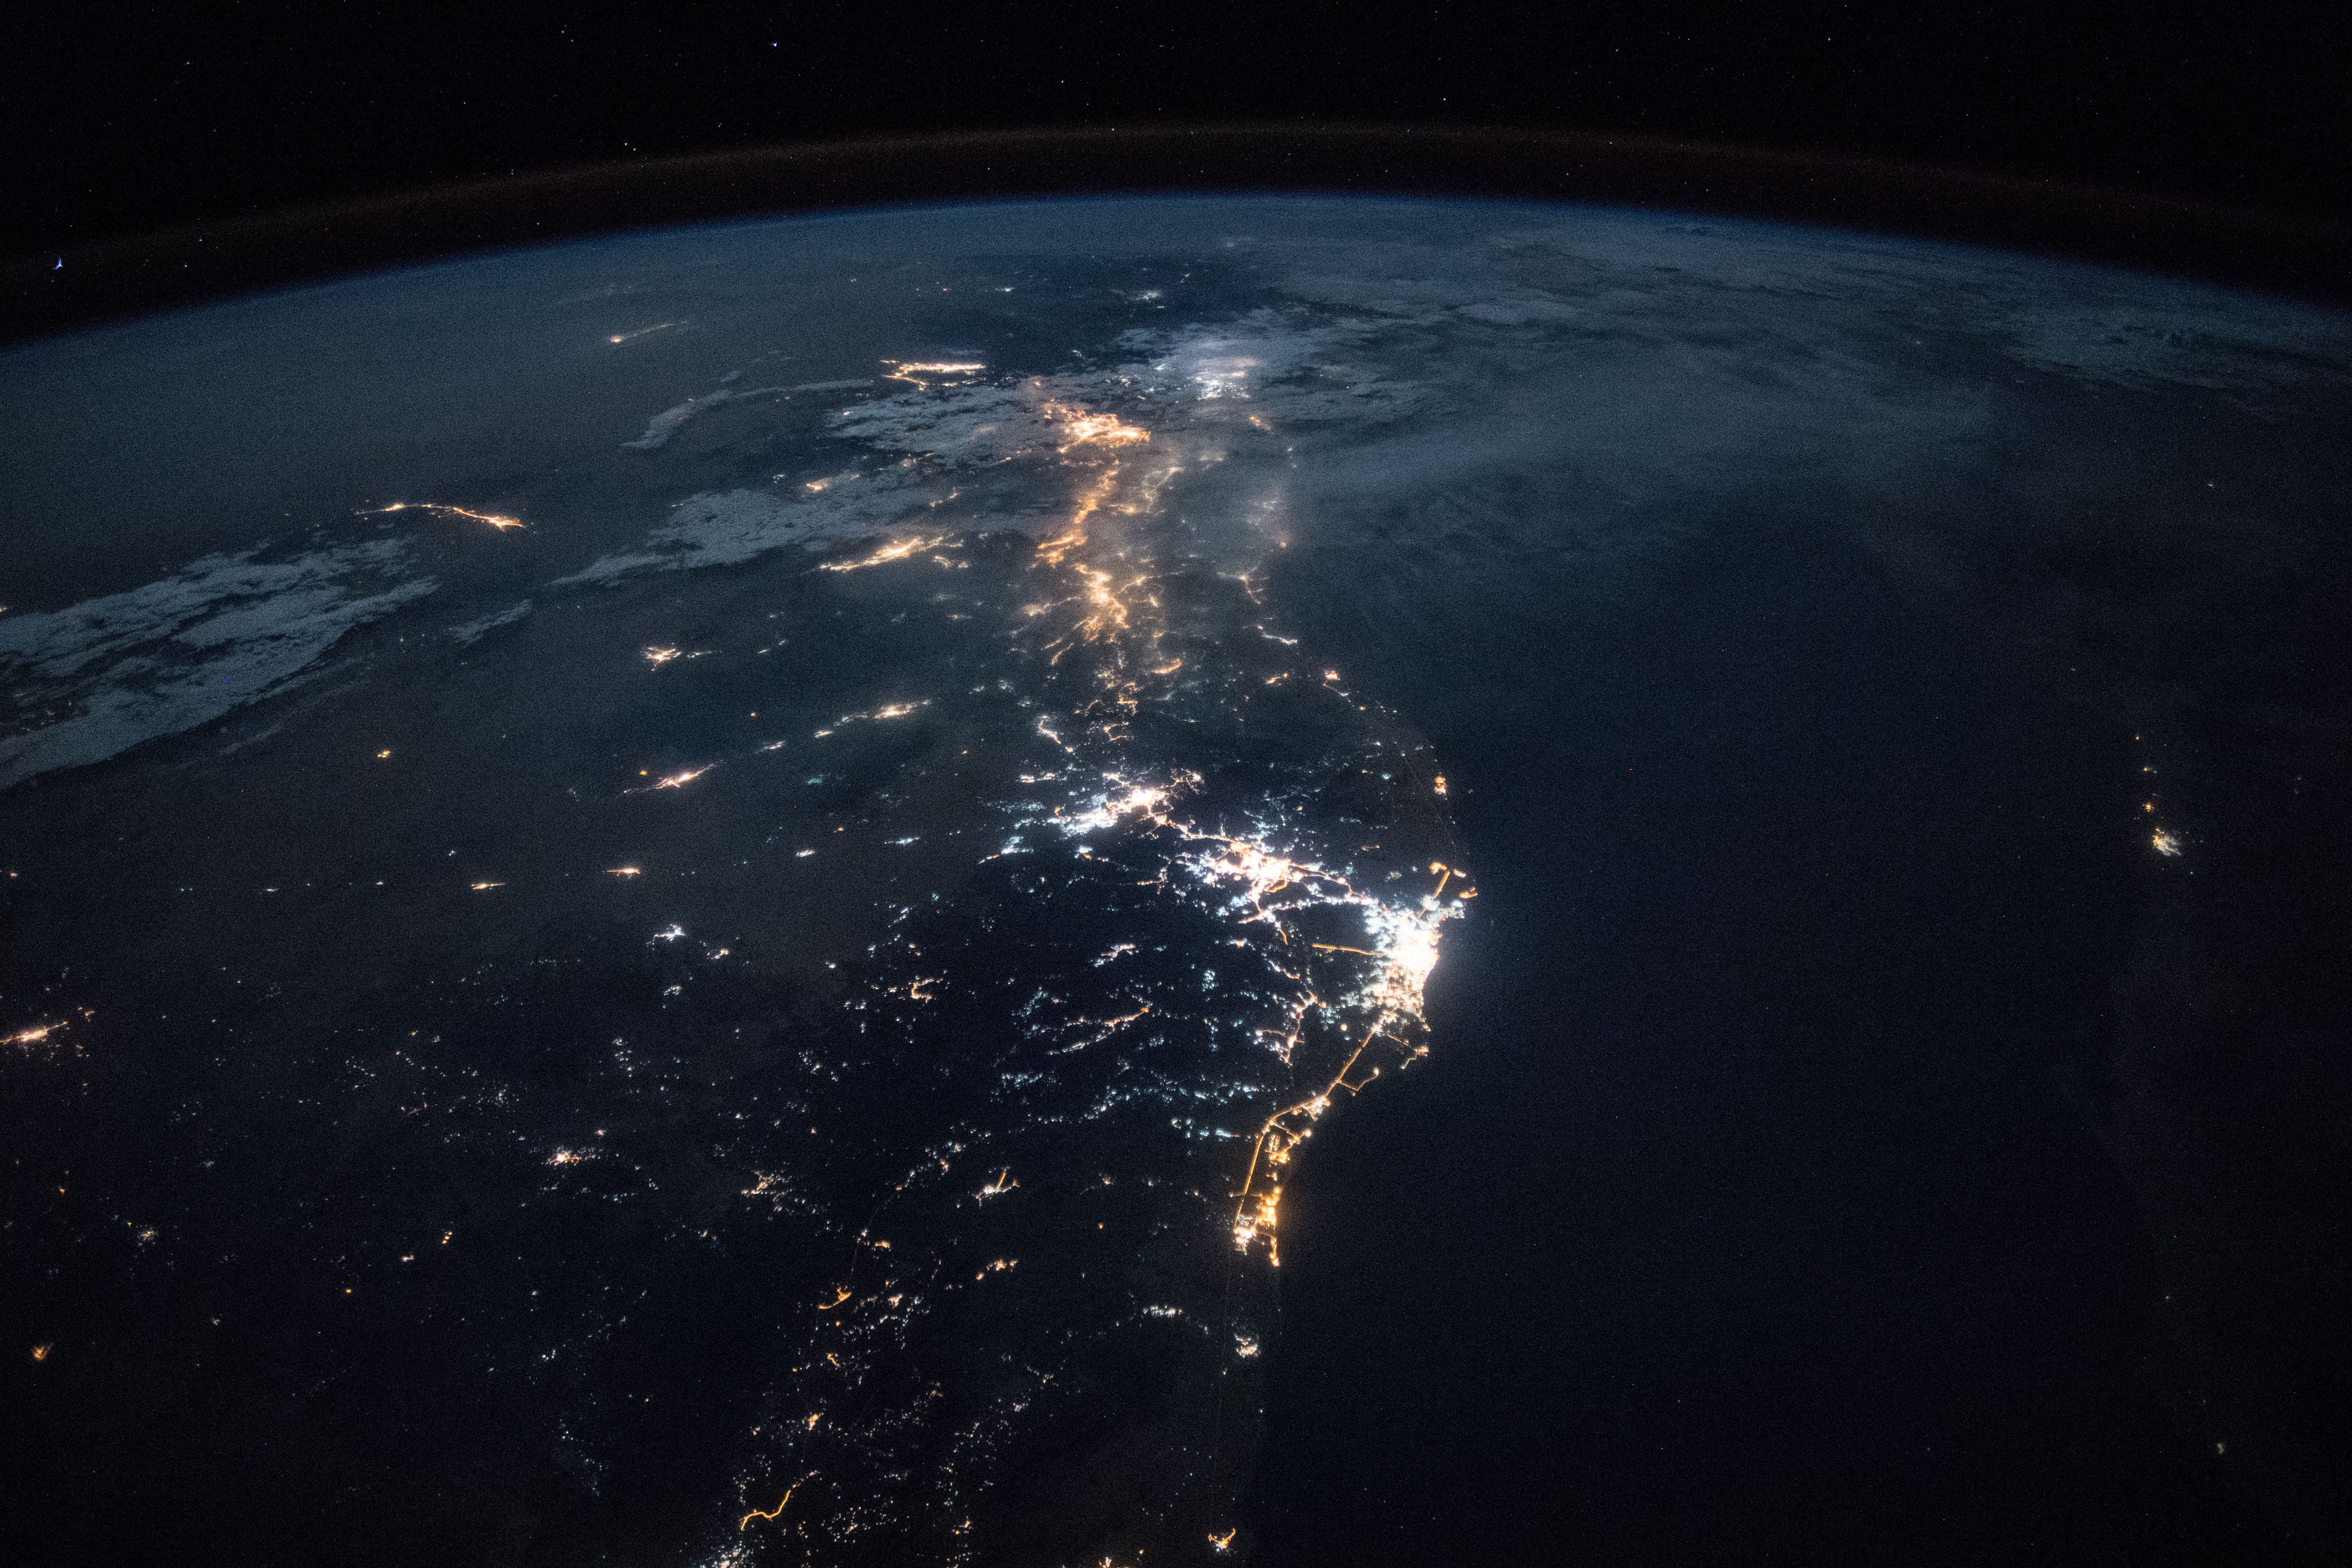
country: SAUDI ARABIA
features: SIGNAL HILL, PORT SUDAN, YANBU CITY, RED SEA, MEDINA CITY, JEDDAH CITY, NUBIAN DESERT, MECCA CITY, NIGHT, EARTH LIMB
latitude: 21.5
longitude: 39.5
